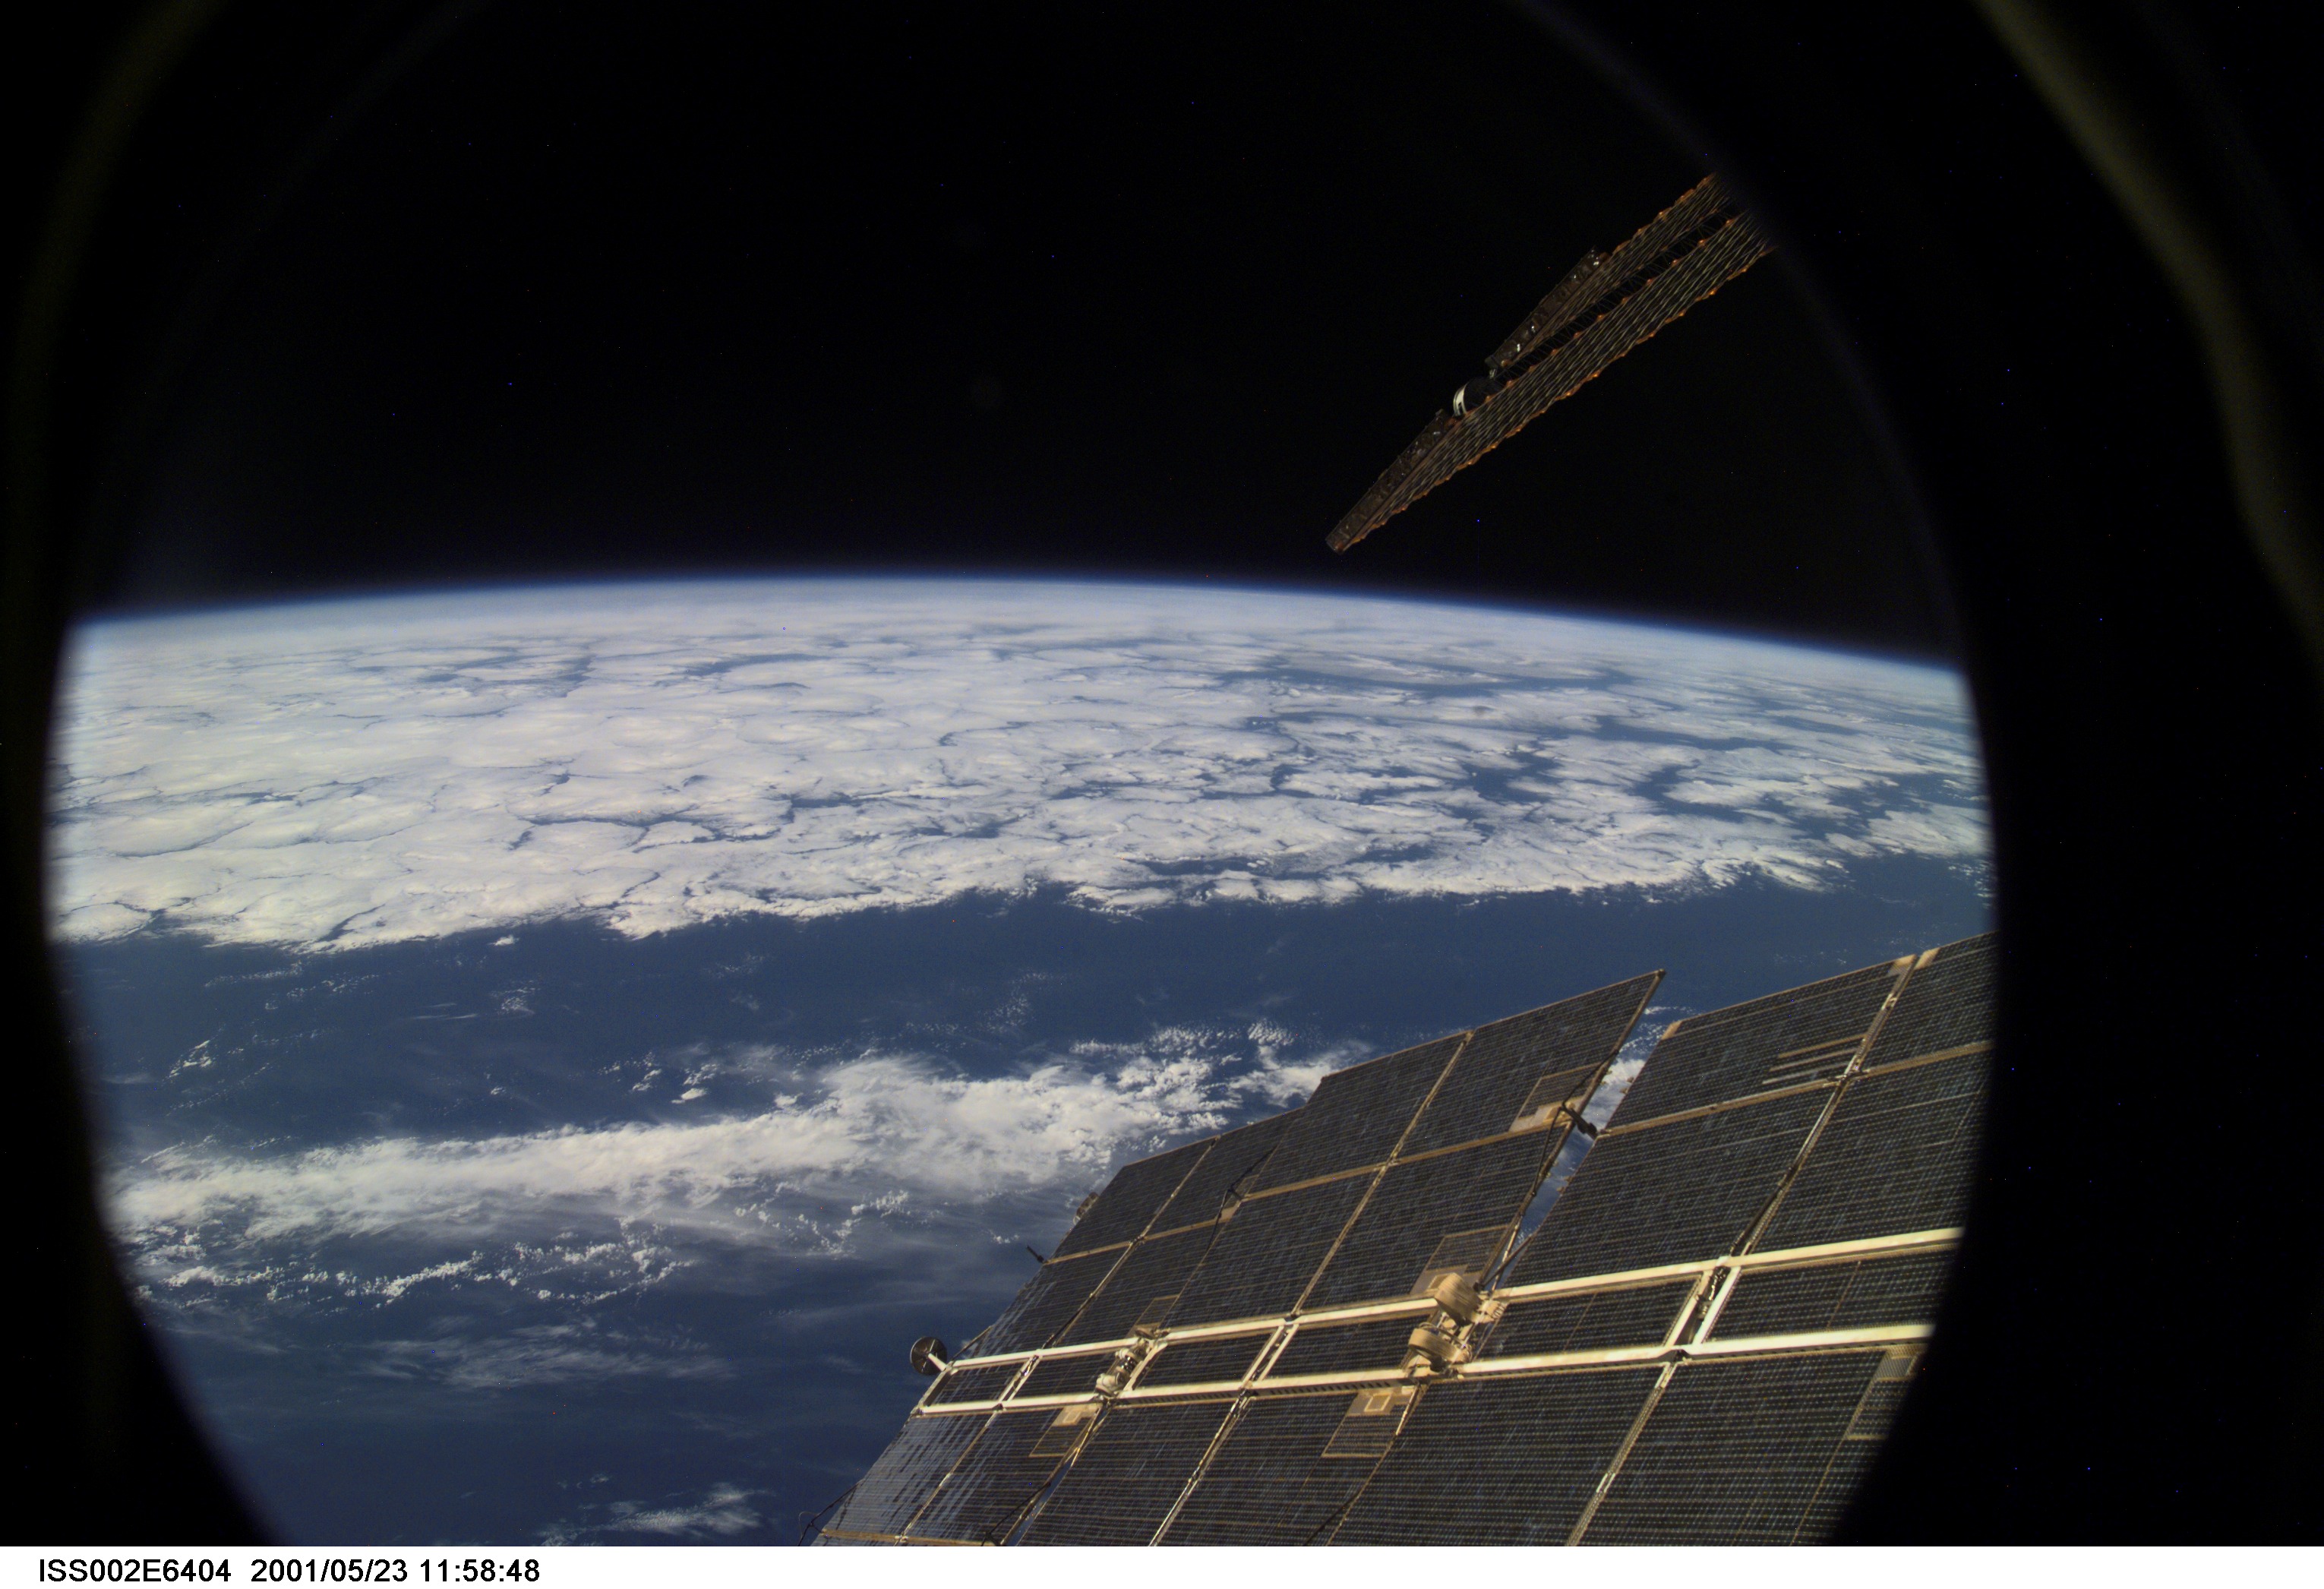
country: ATLANTIC OCEAN
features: PAN-CLOUD FRONT
